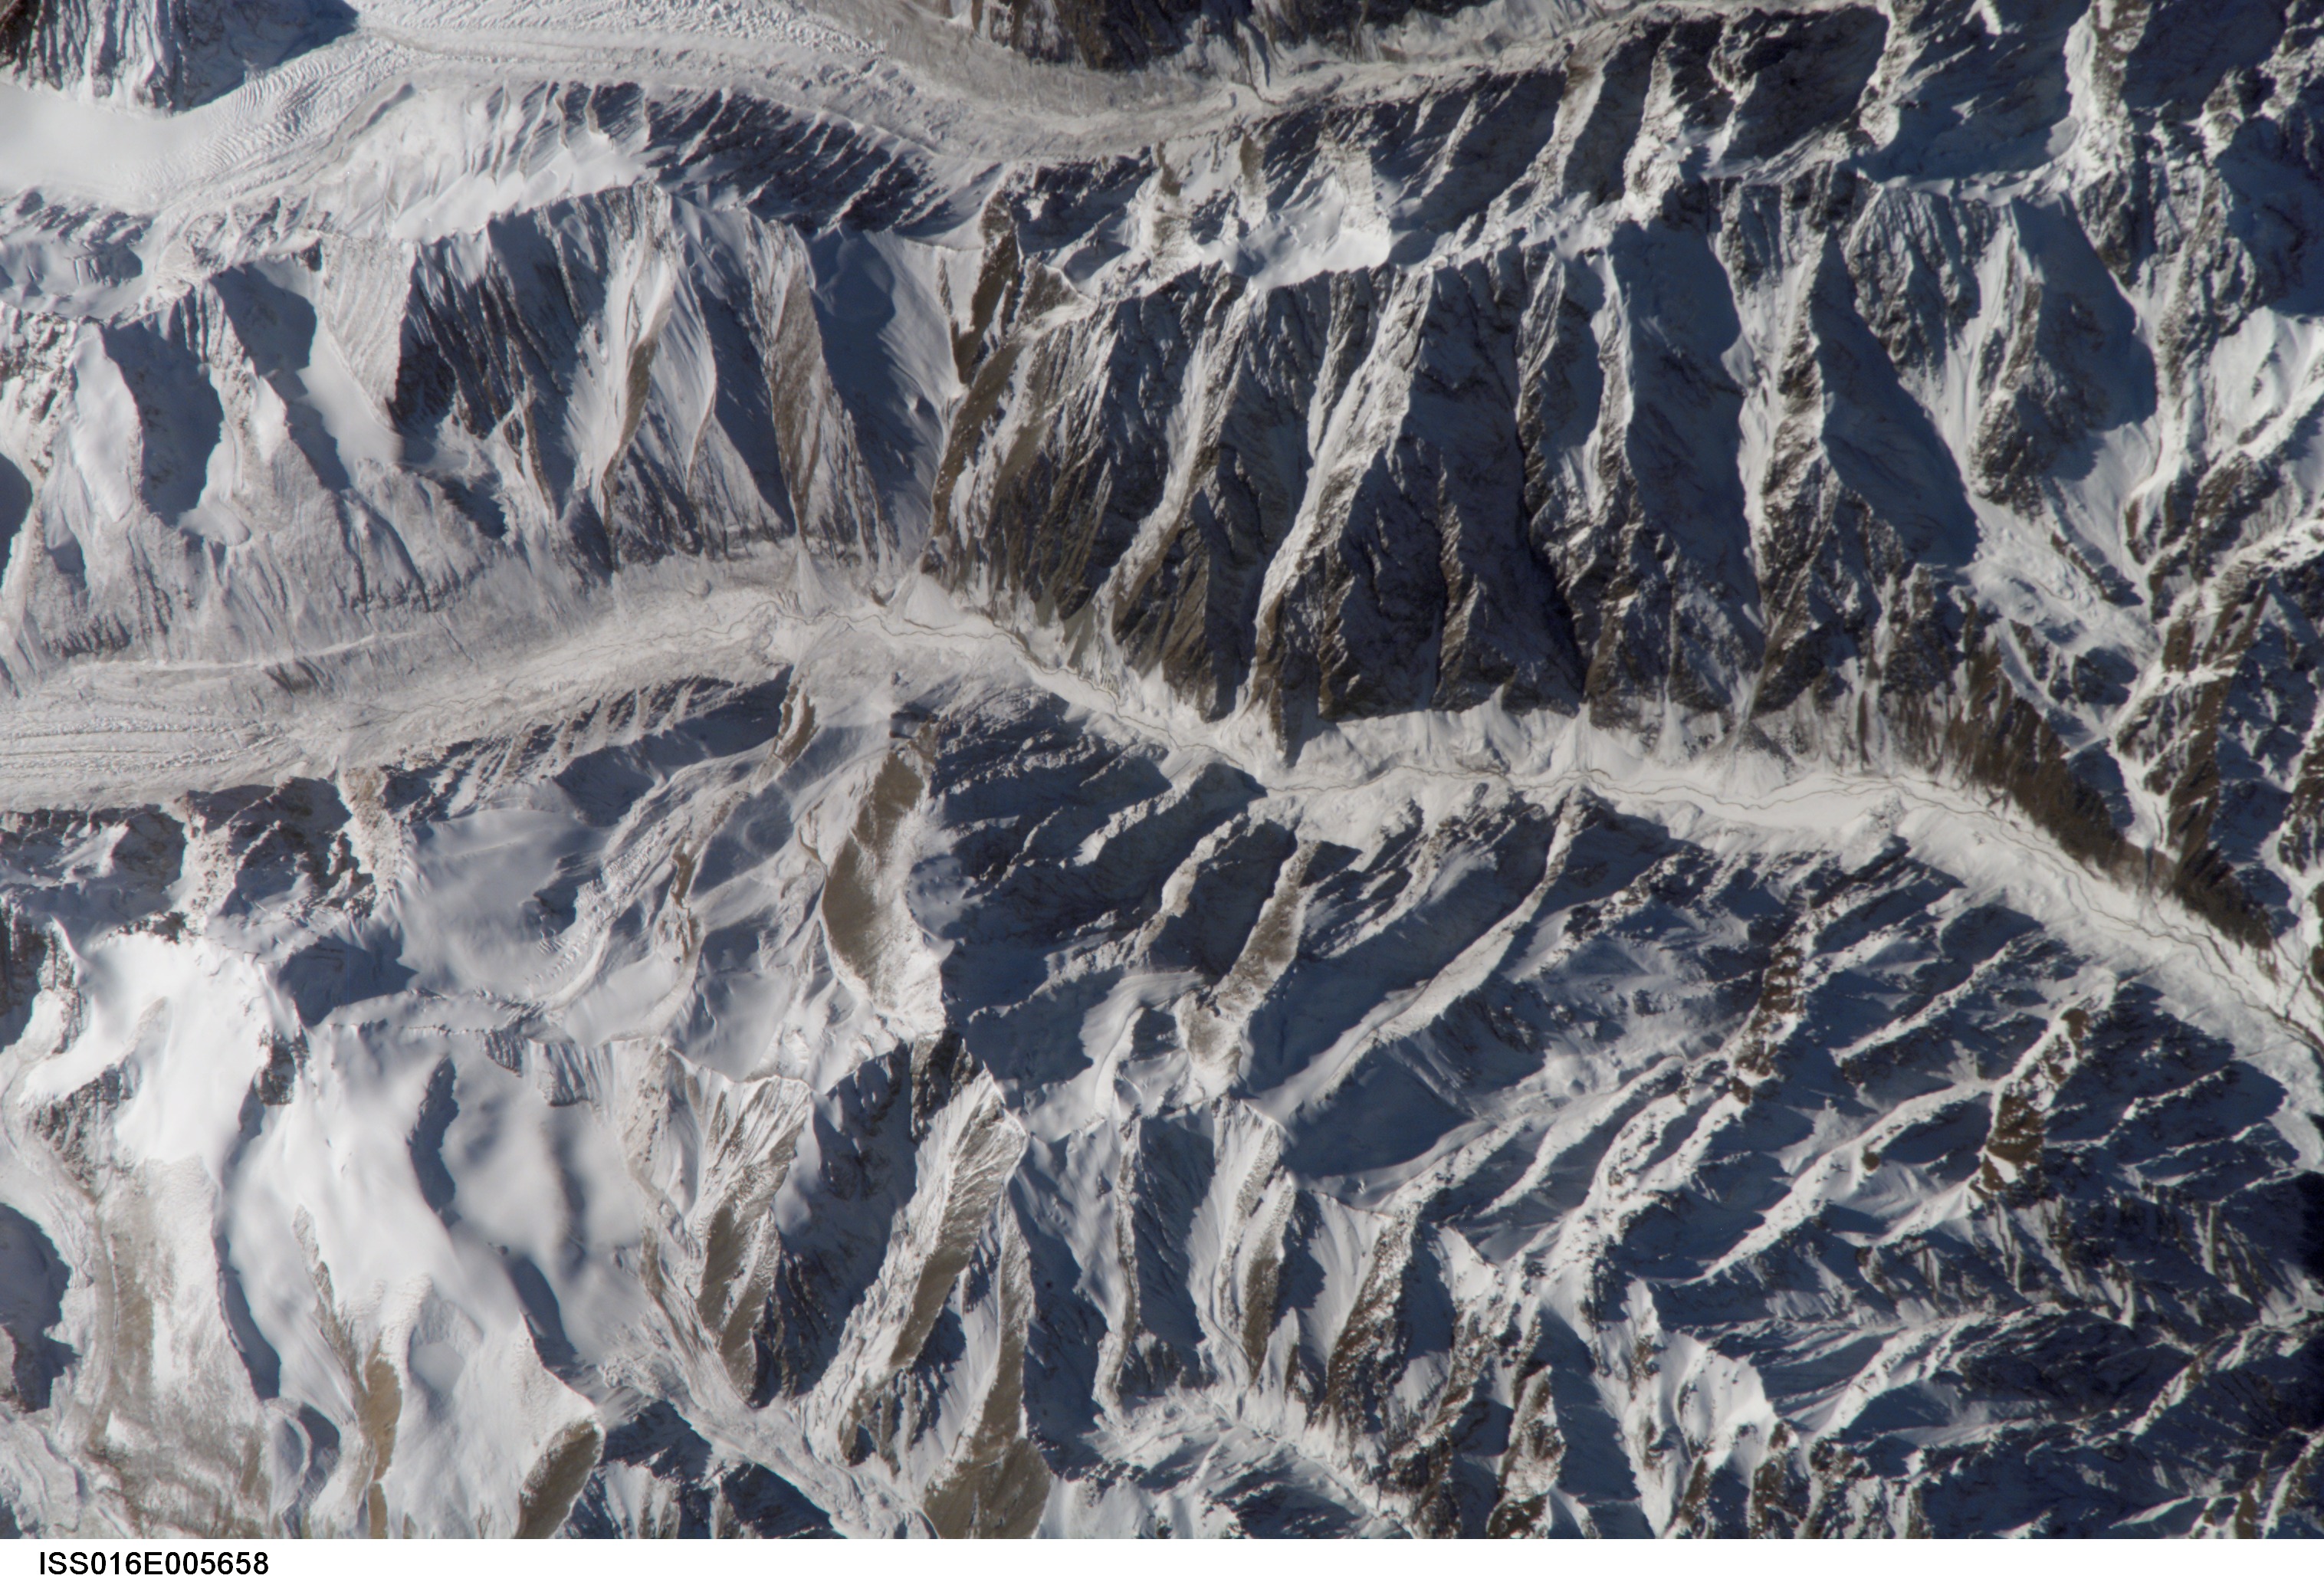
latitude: 43.7
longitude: 85.1
